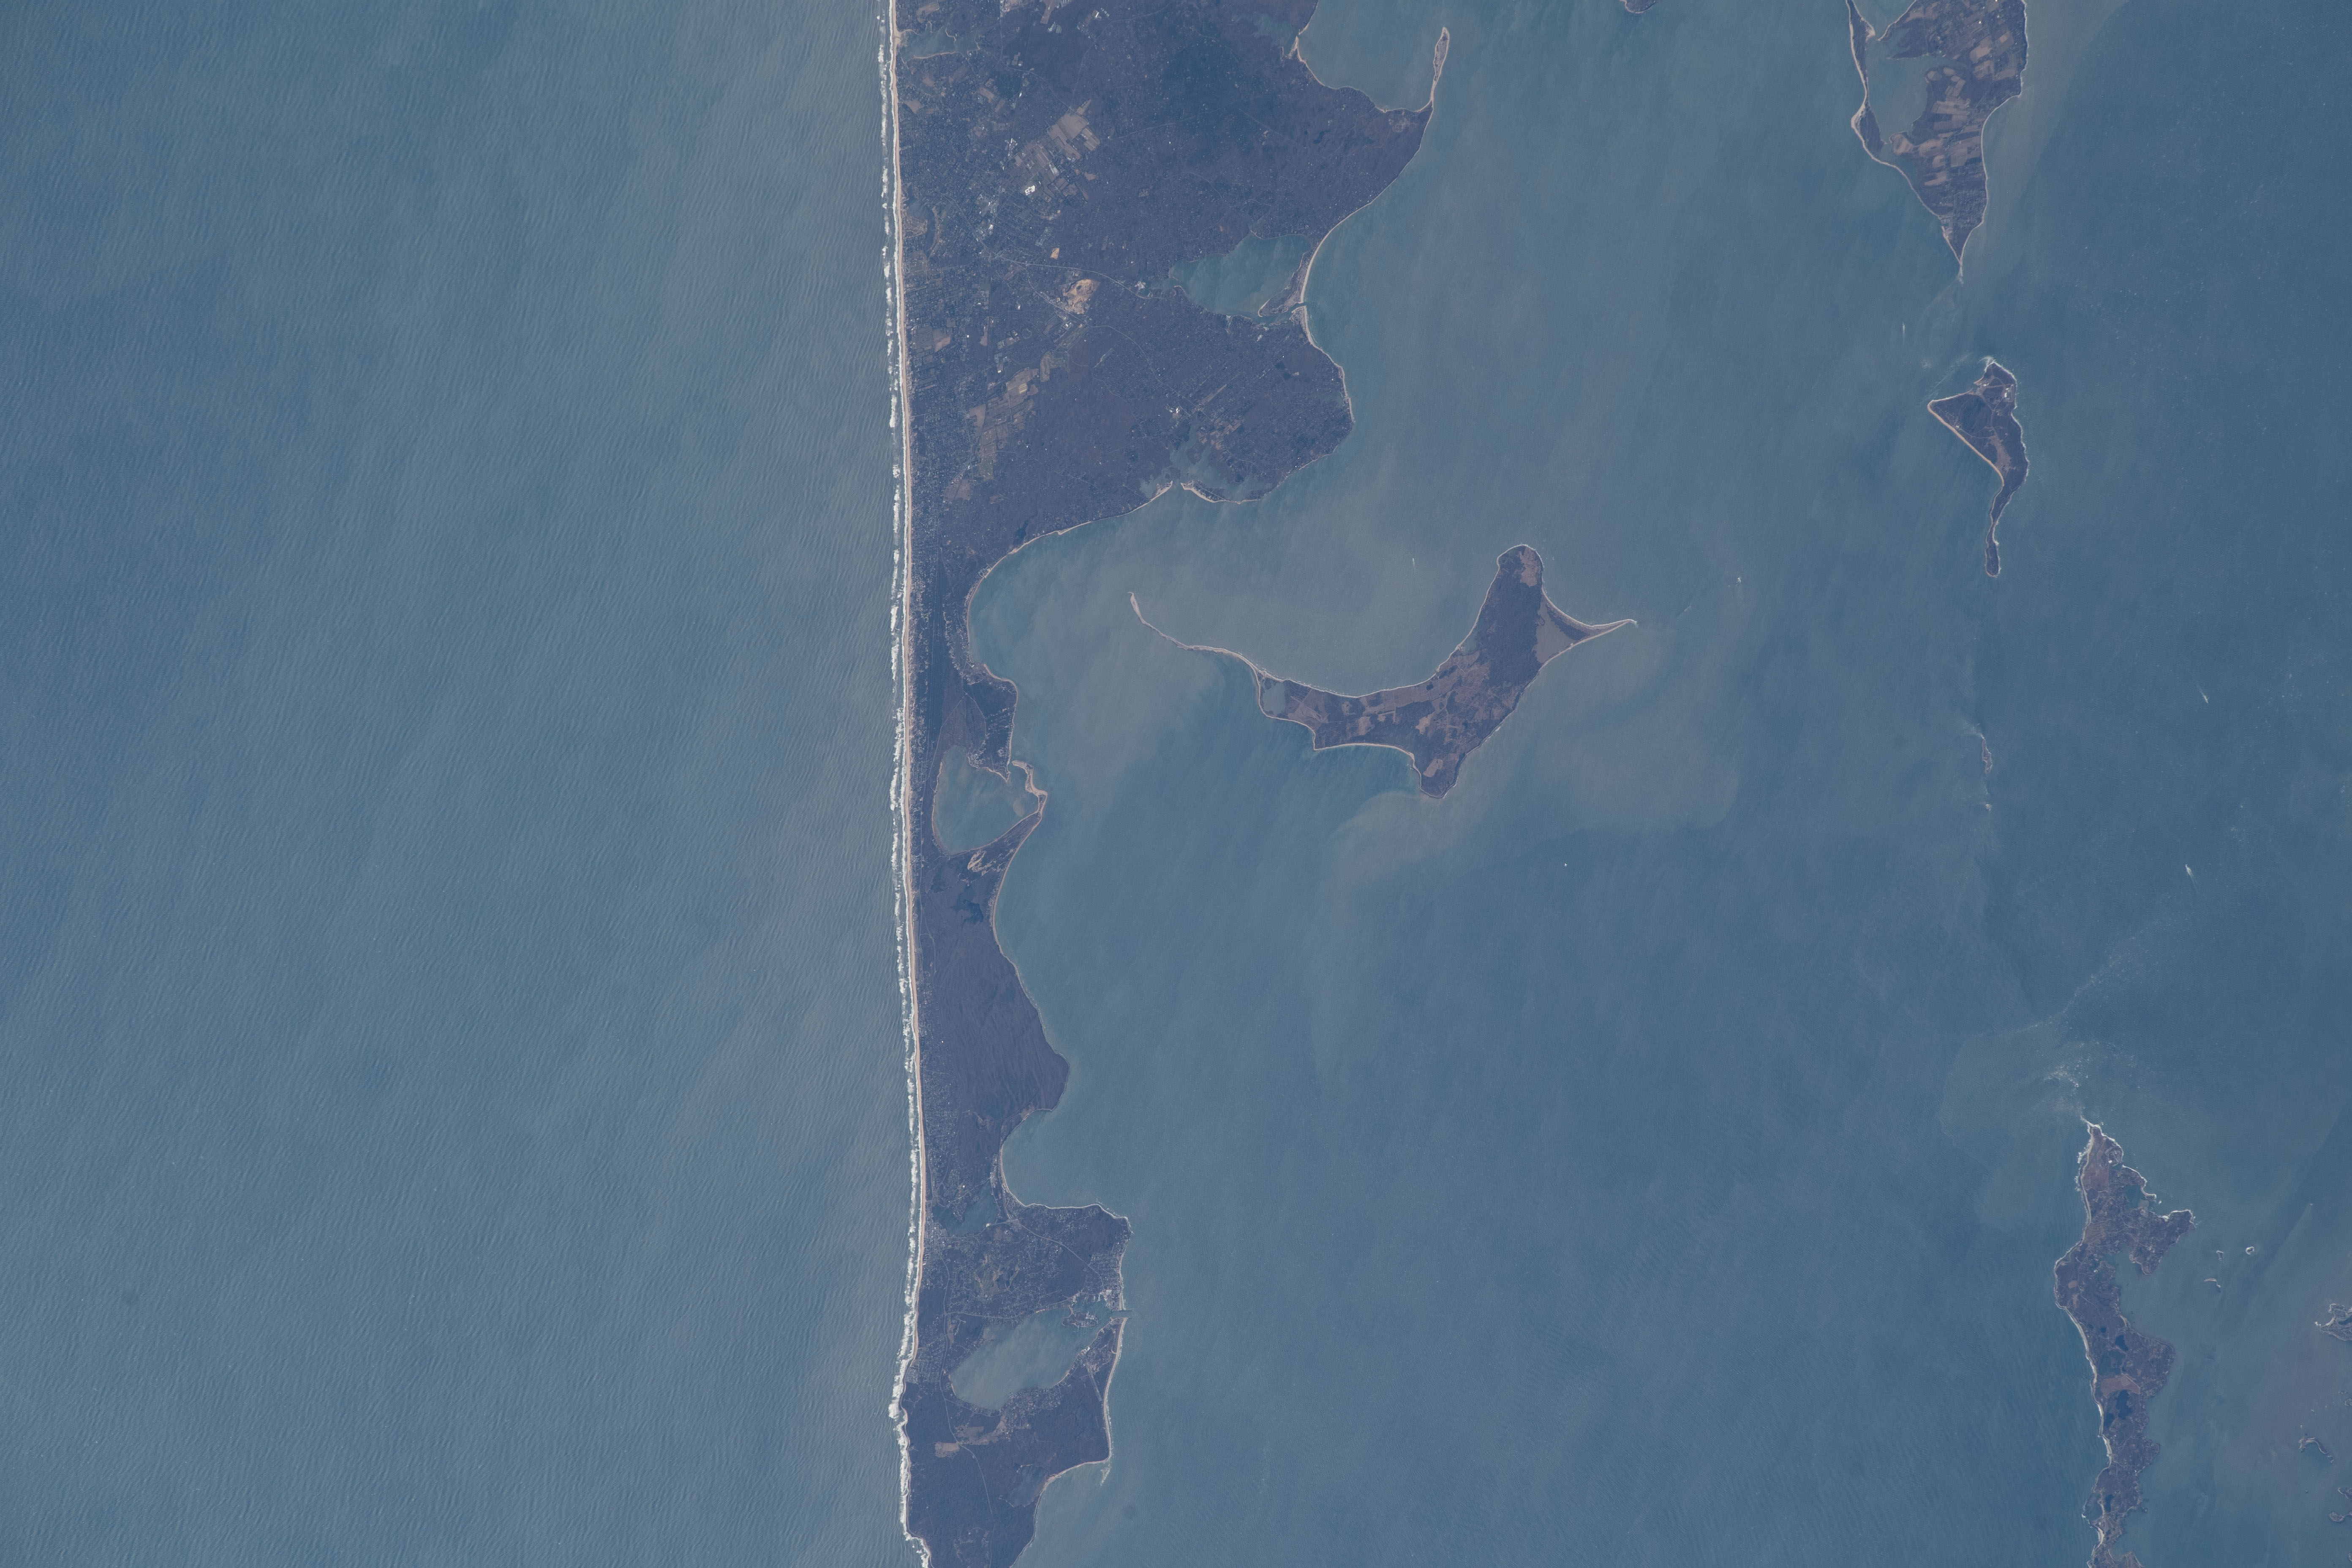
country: USA-NEW YORK
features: GARDINERS ISLAND, PLUM ISLAND, FISHERS ISLAND, NAPEAGUE PAY
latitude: 41.0
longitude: -72.1
